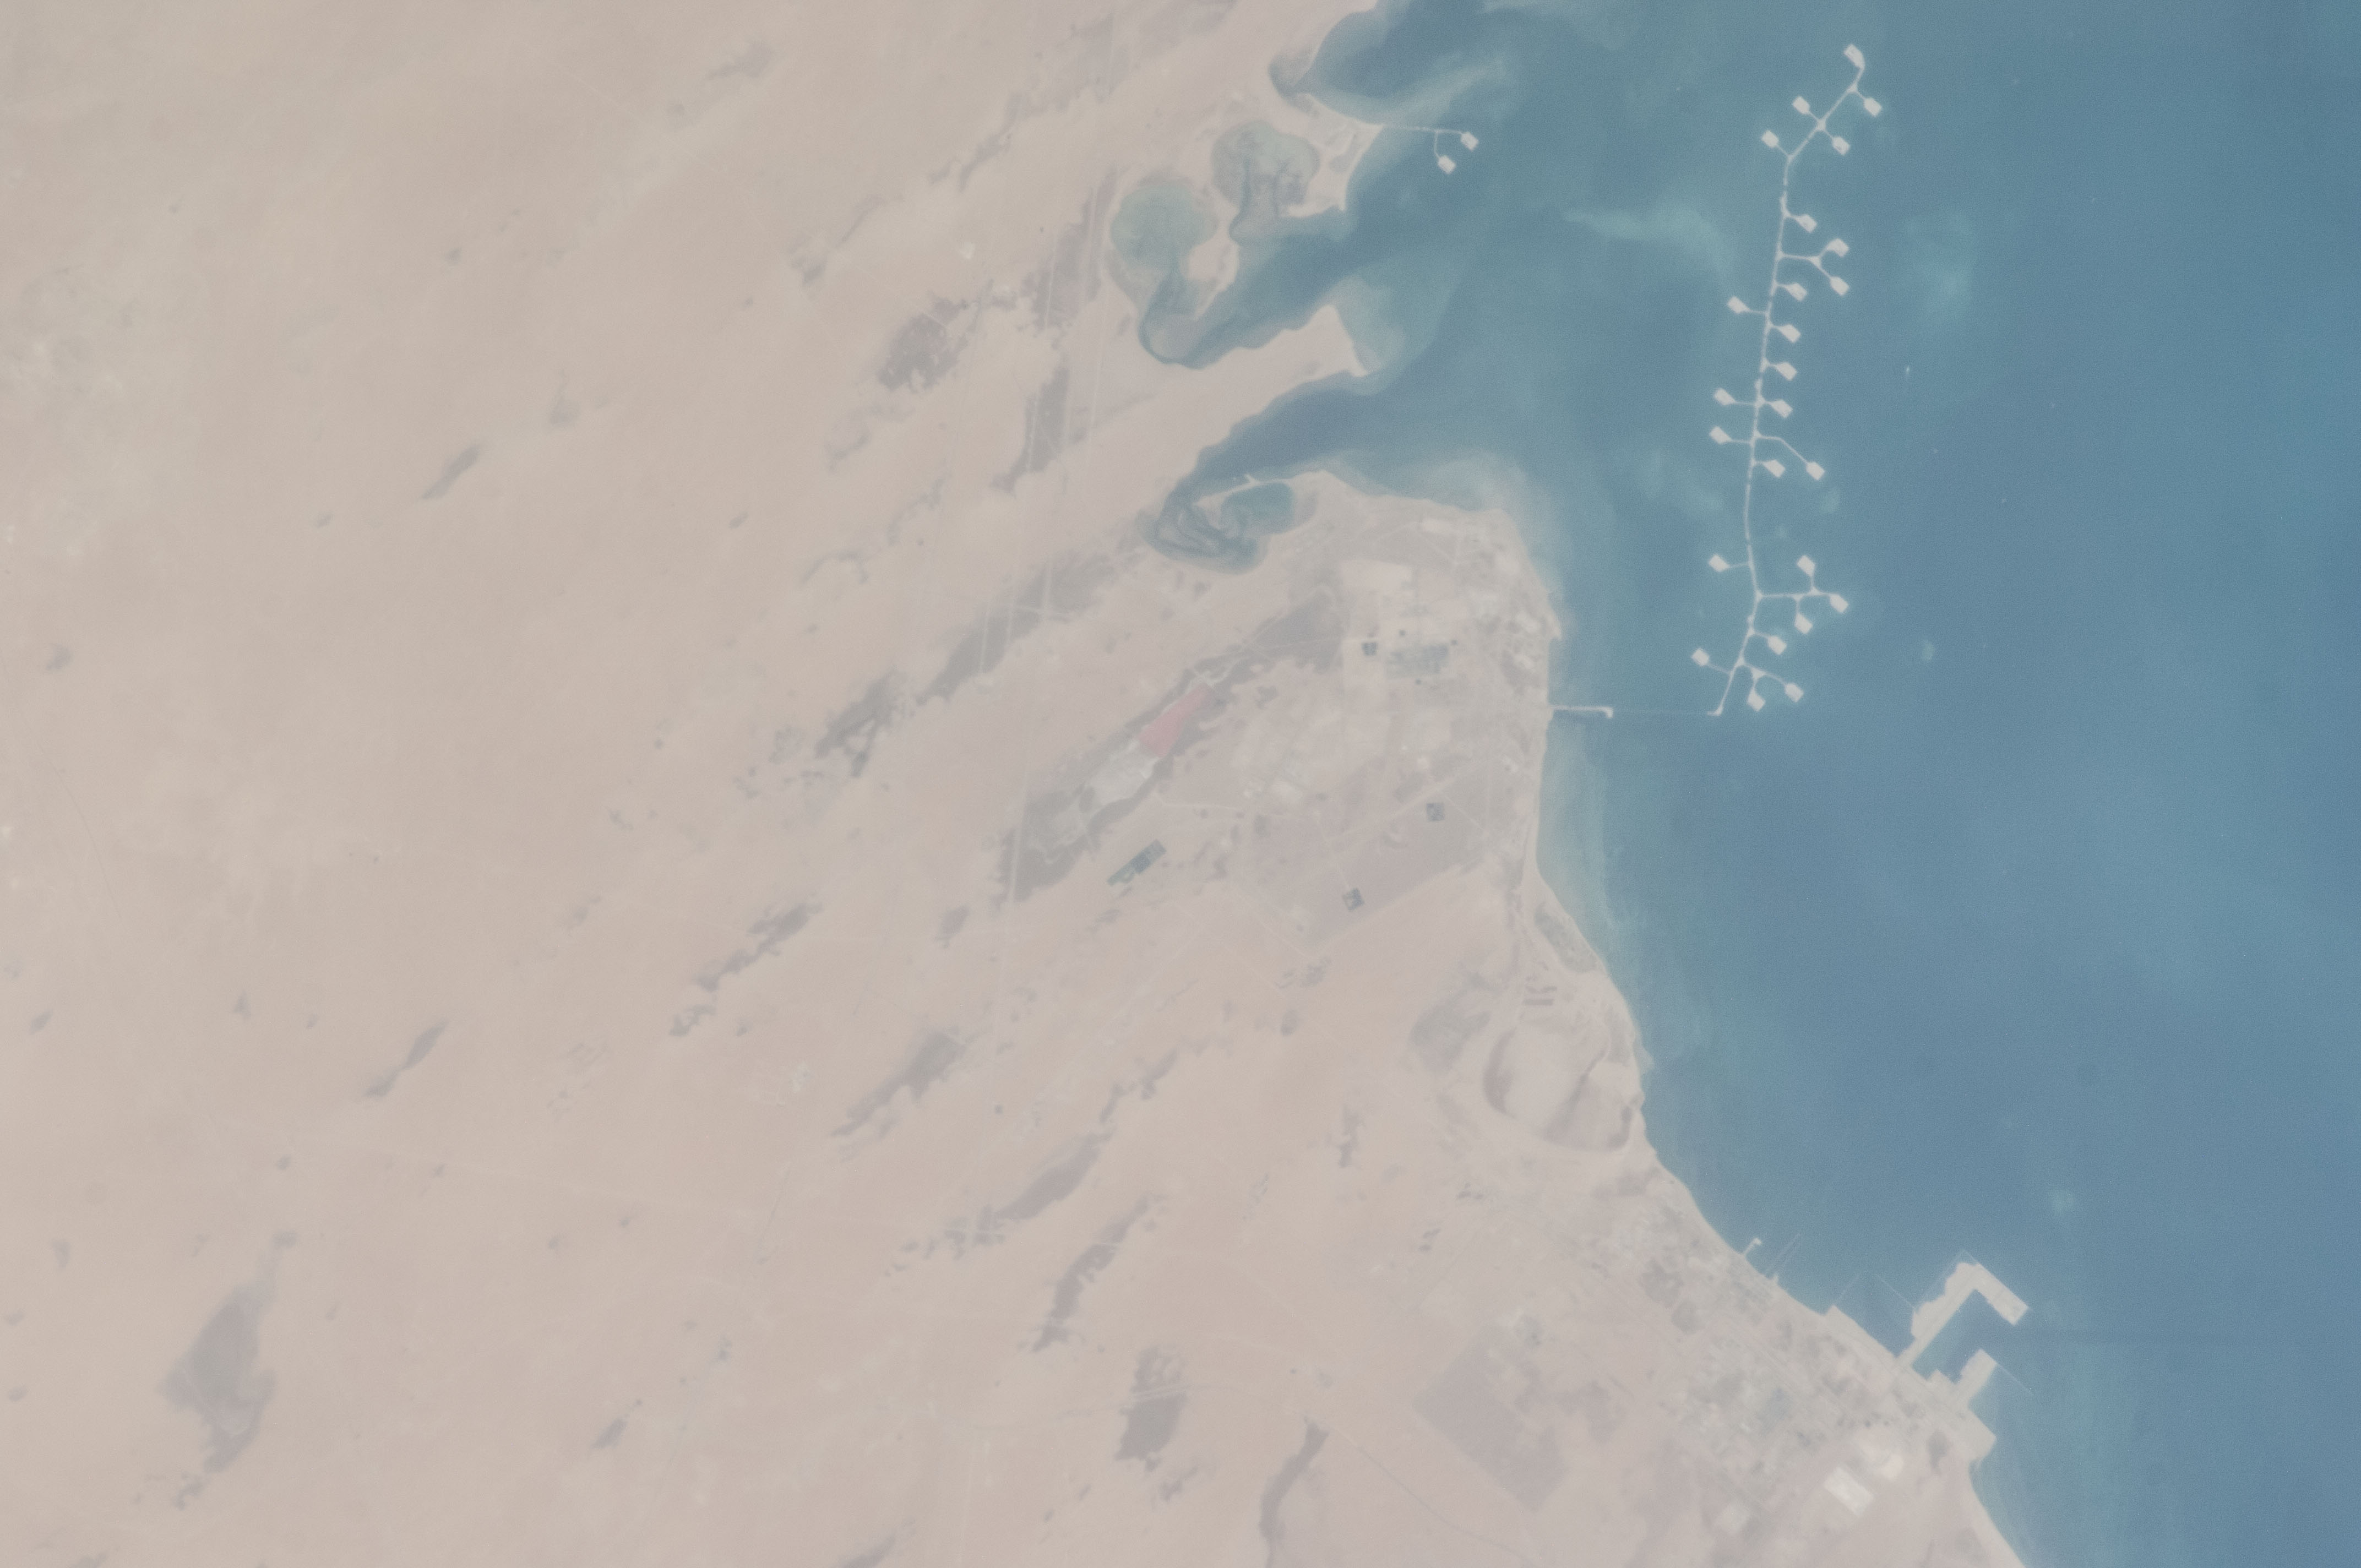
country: SAUDI ARABIA
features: PERSIAN GULF, SABKHAS, AL KHAWWARI
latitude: 27.5
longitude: 49.0
